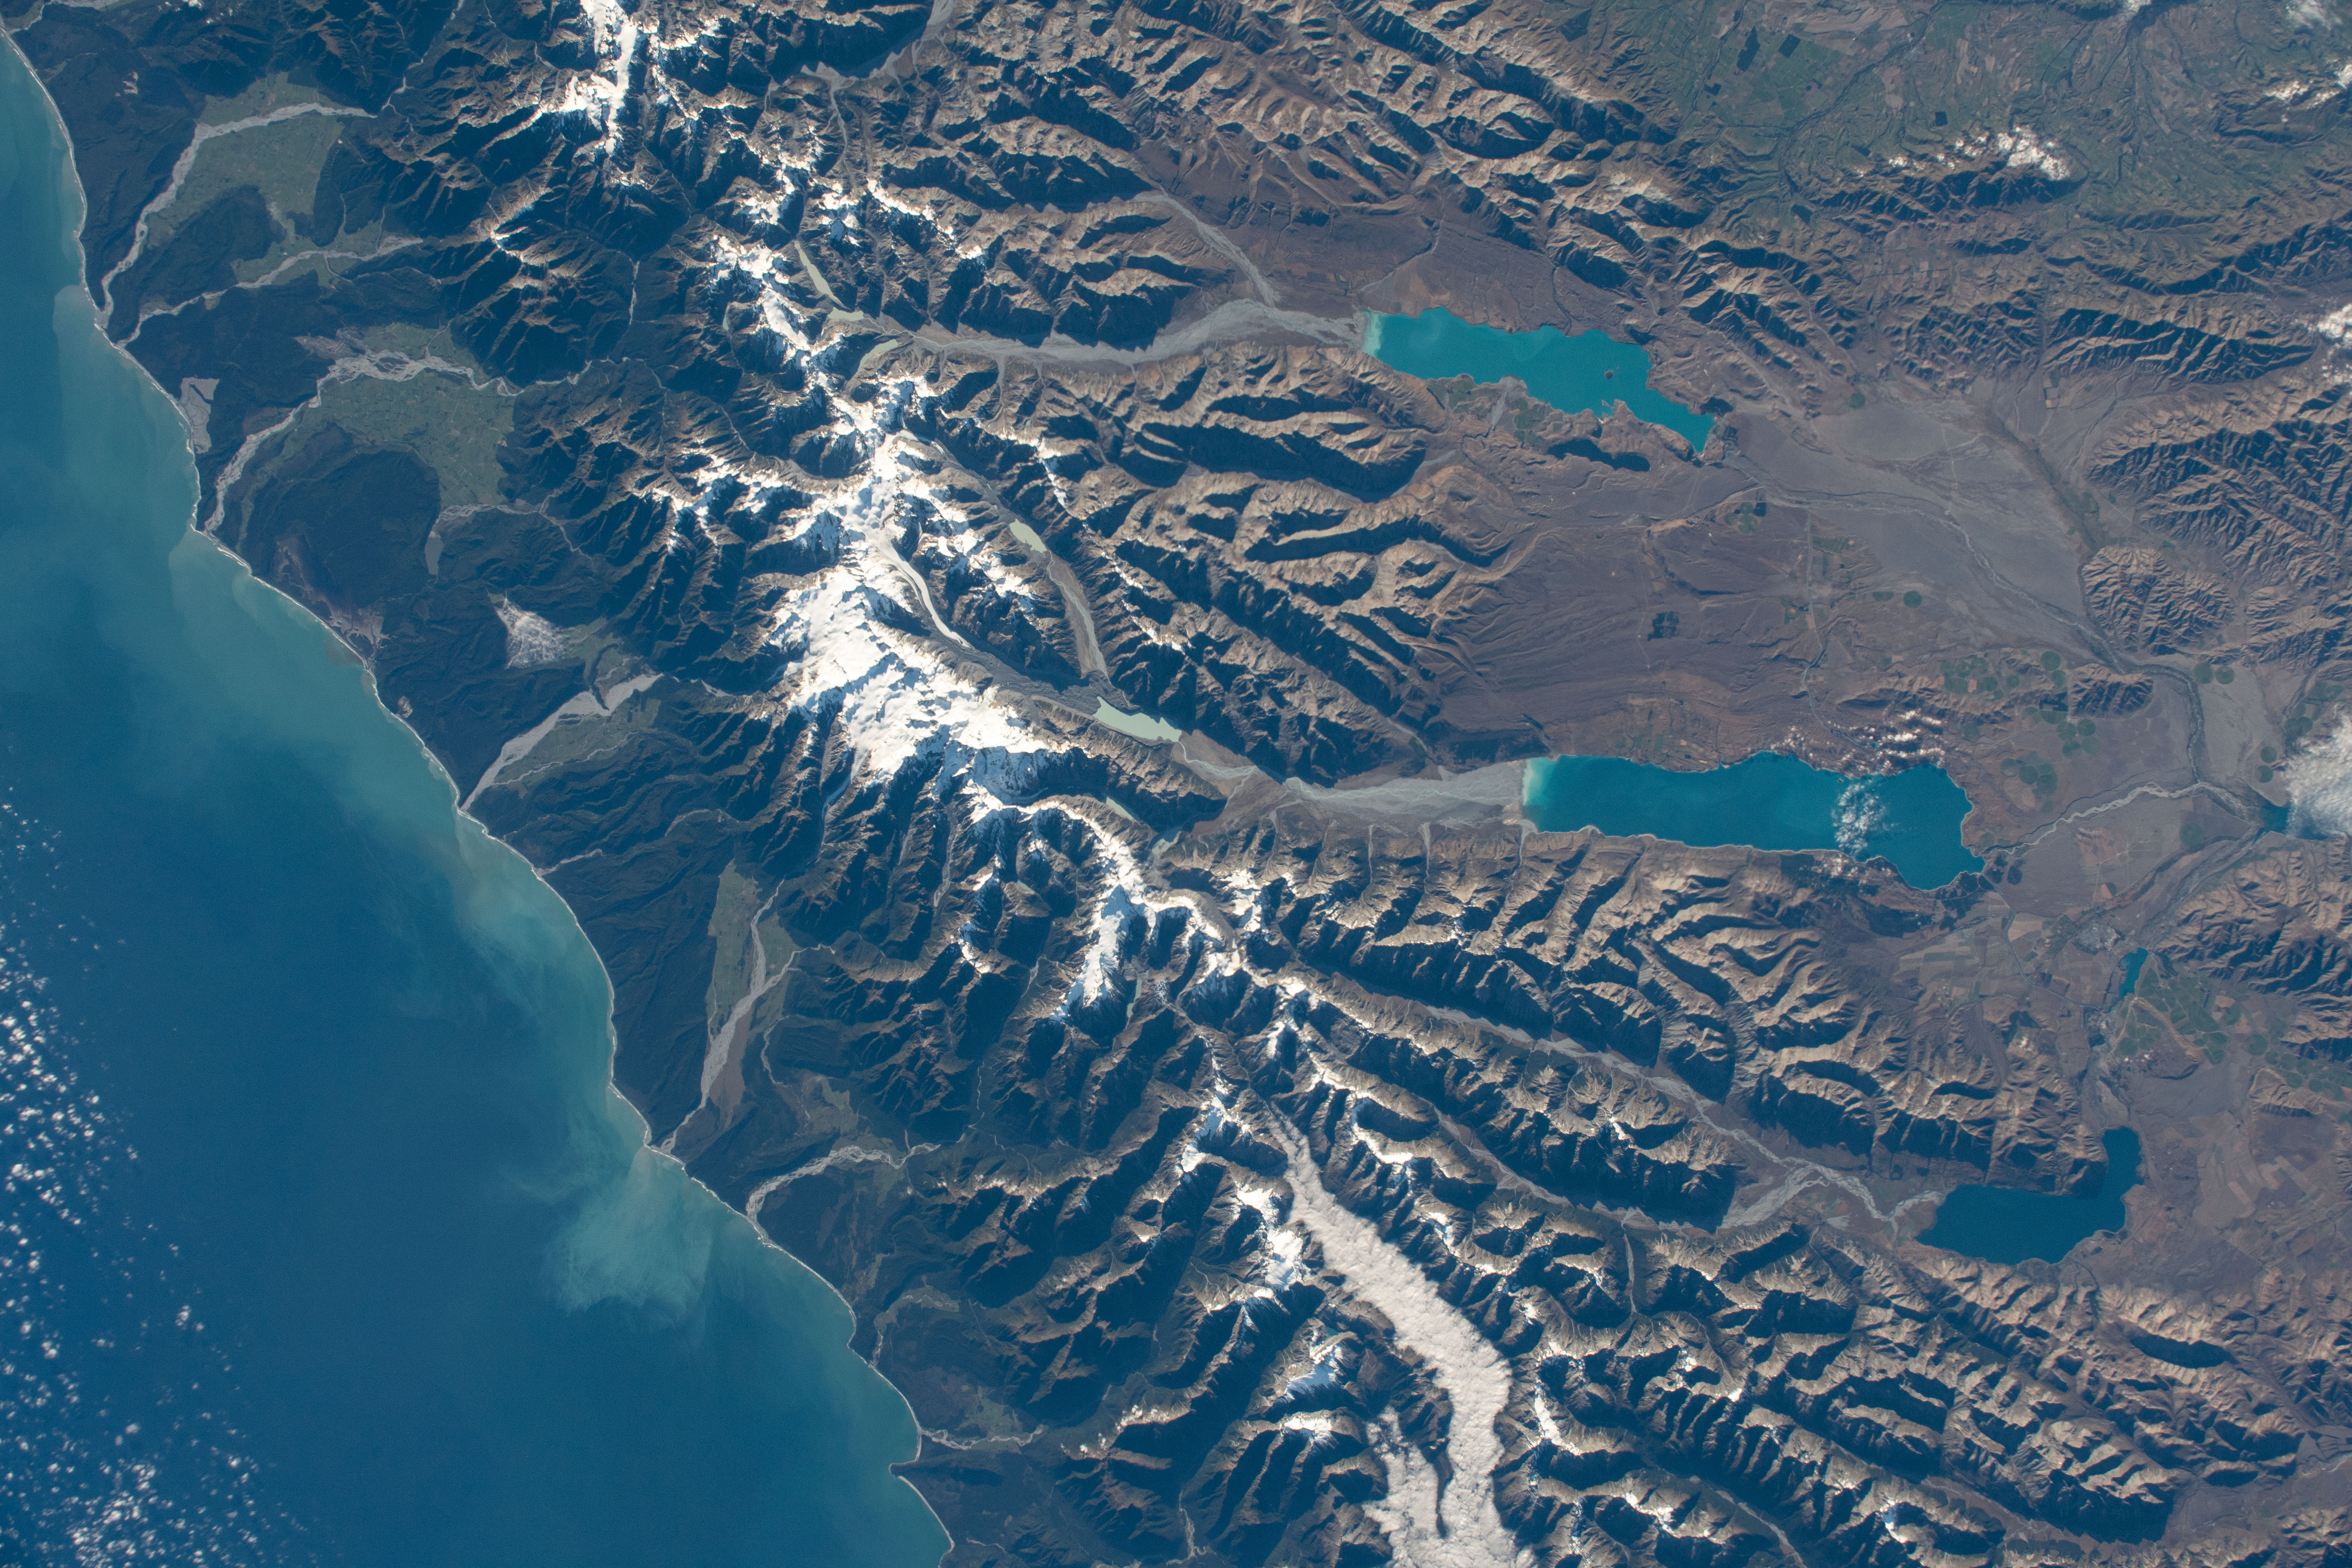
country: NEW ZEALAND-SI
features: LAKE TEKAPO, LAKE PUKAKI, WHATAROA
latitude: -43.8
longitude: 170.2
